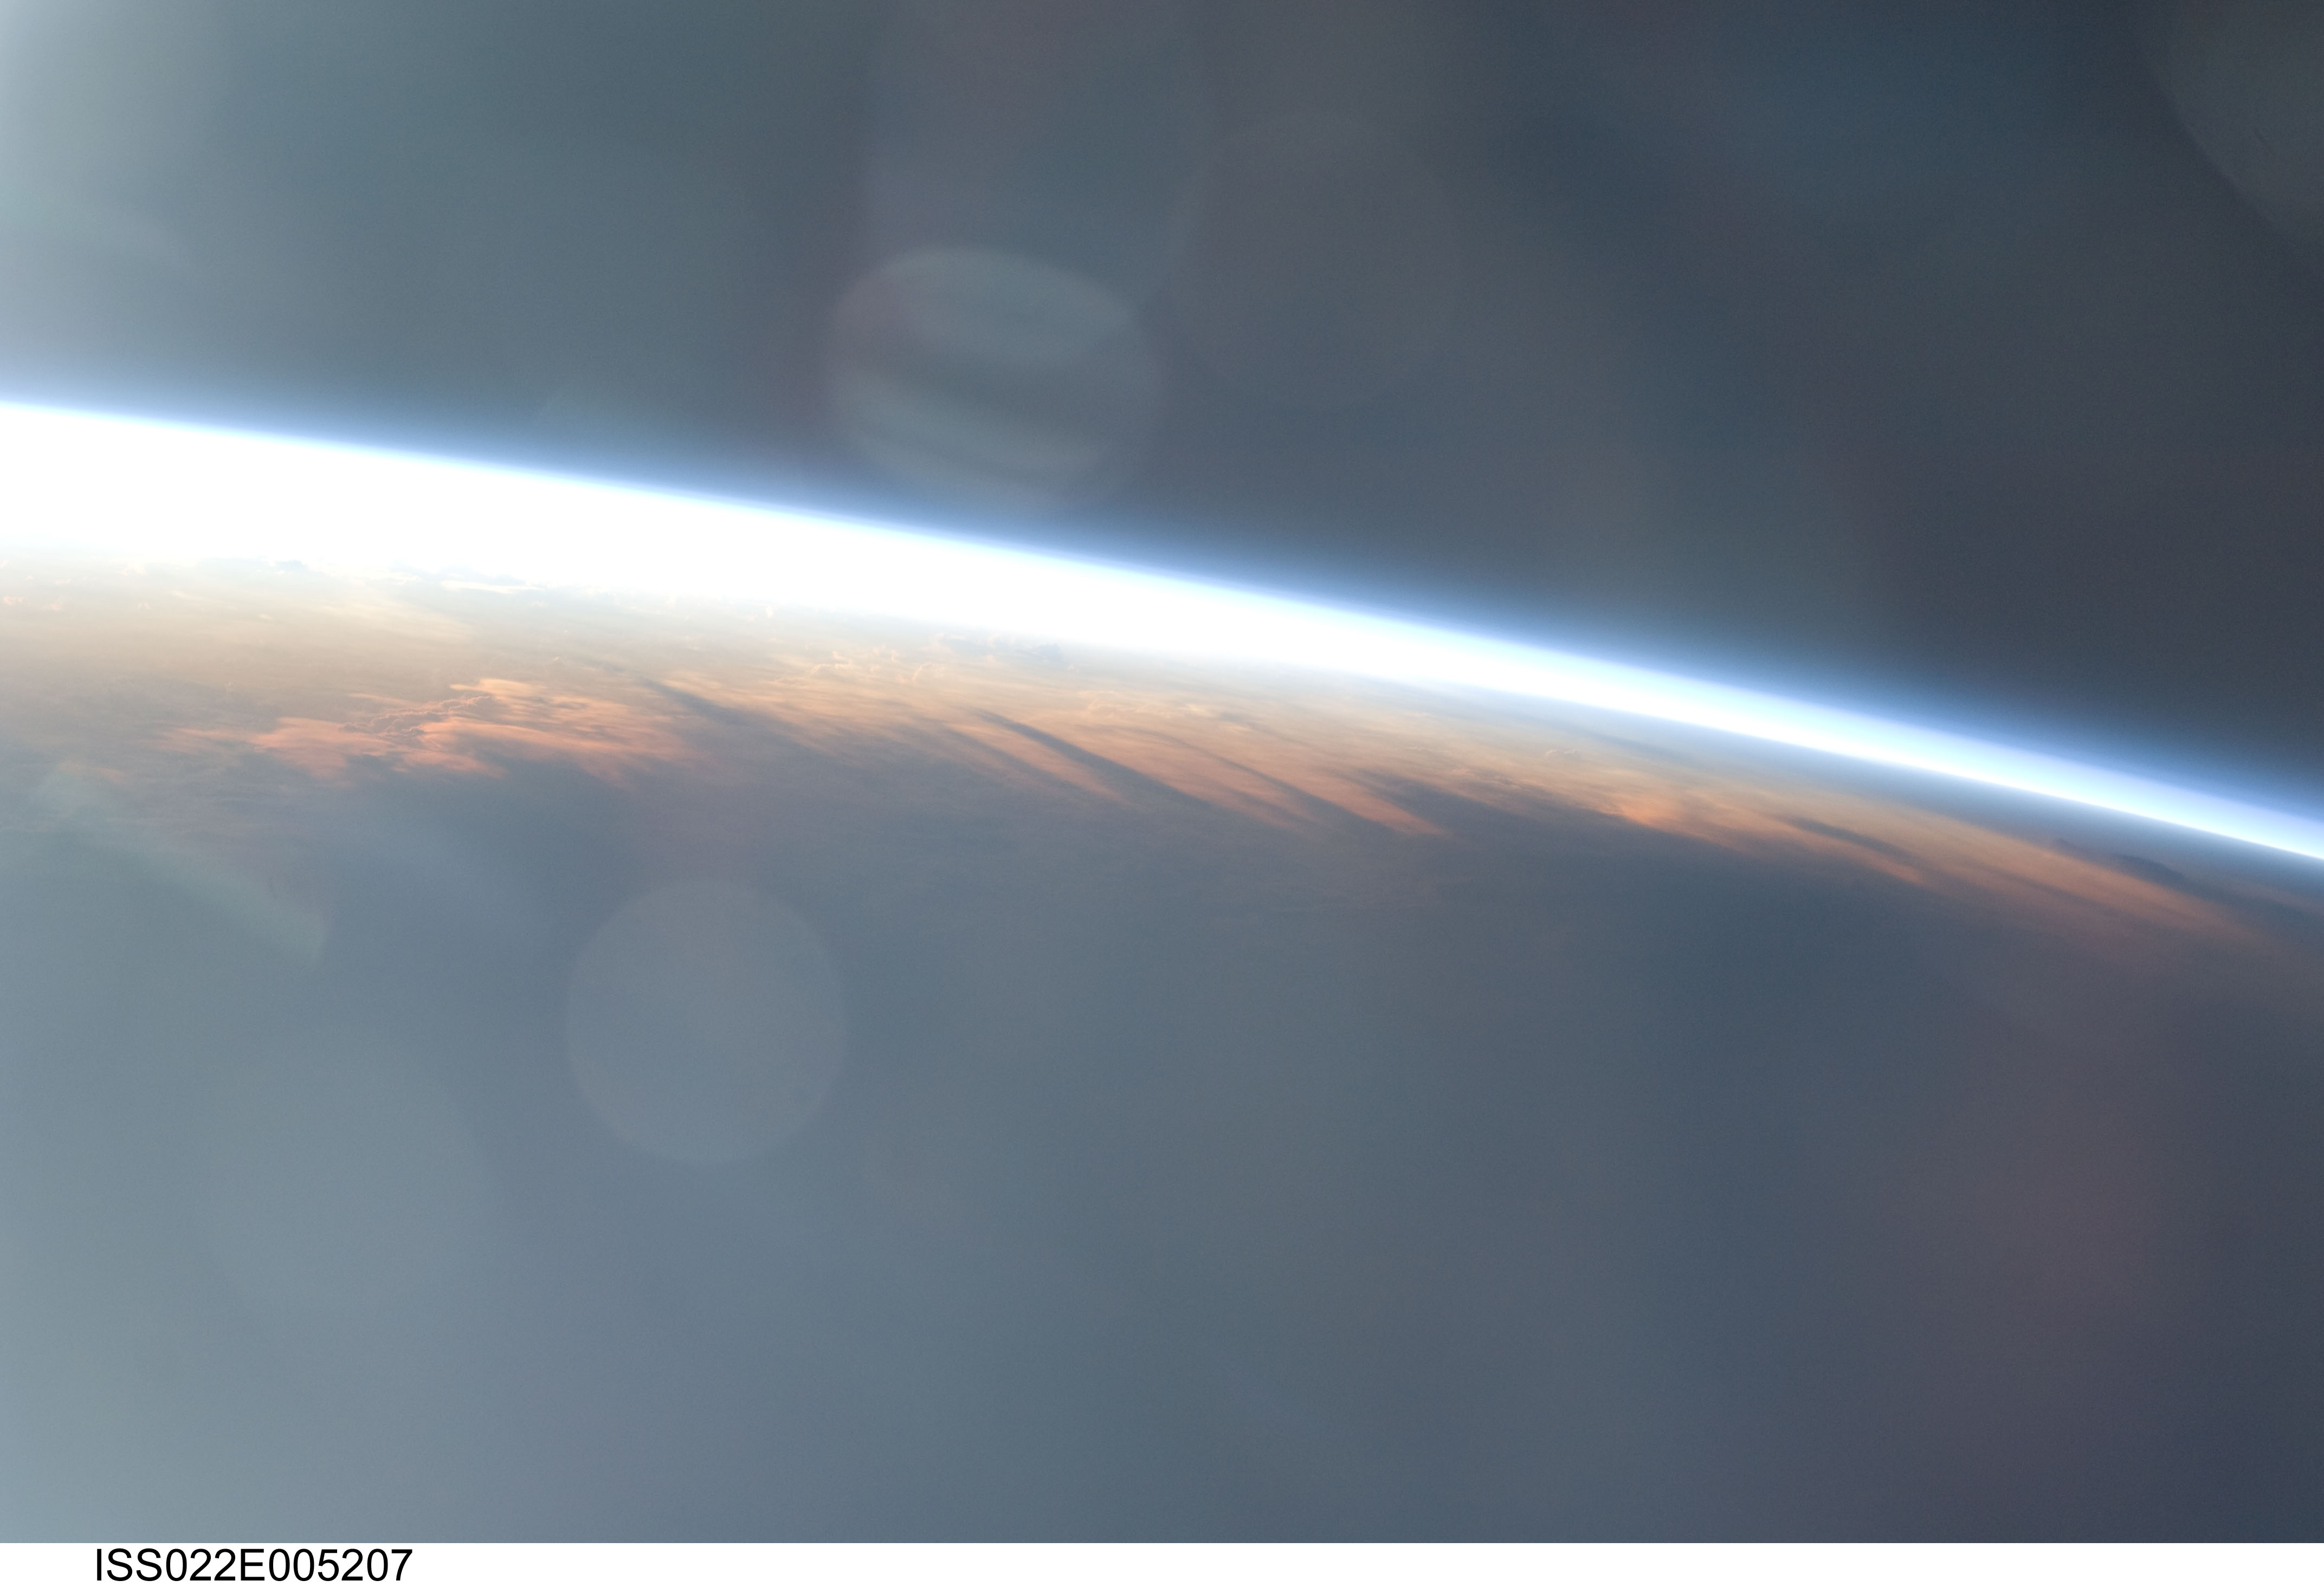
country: PACIFIC OCEAN
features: PAN-ATMOSPHERIC LIMB, MULTILAYERED CLOUDS, SHADOWS, TERMINATOR
